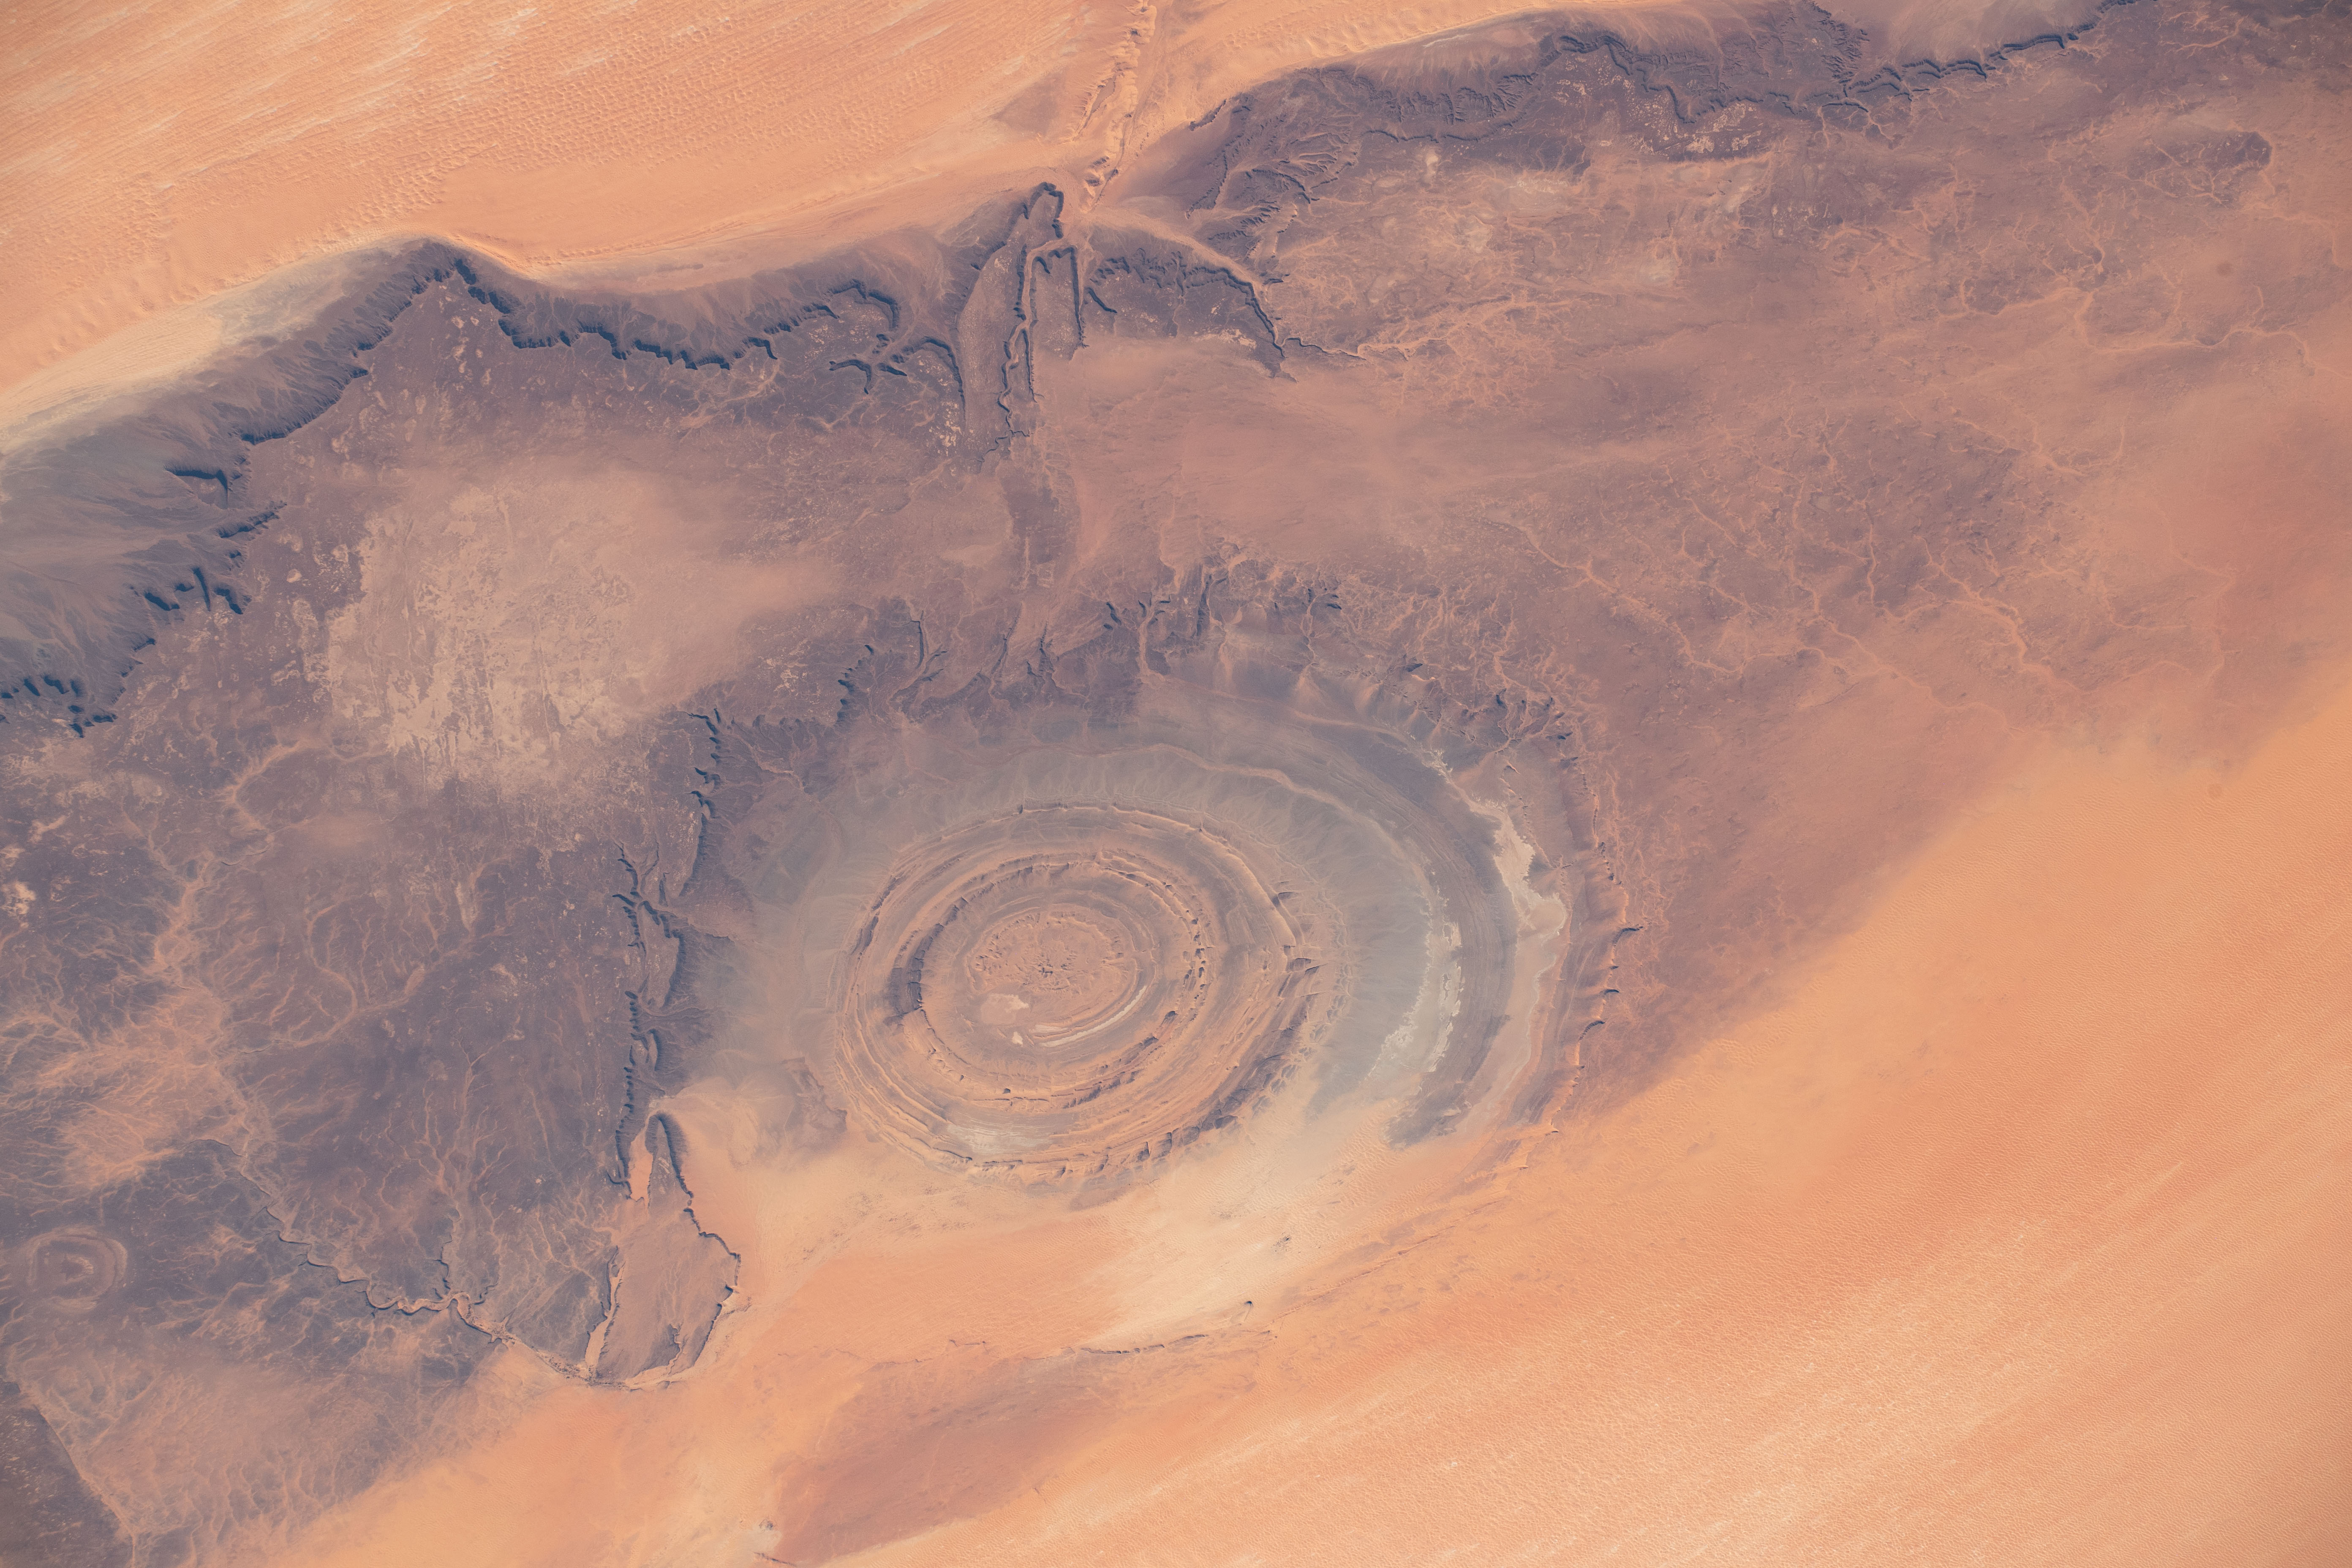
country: MAURITANIA
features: RICHAT STRUCTURE
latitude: 21.2
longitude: -11.4
